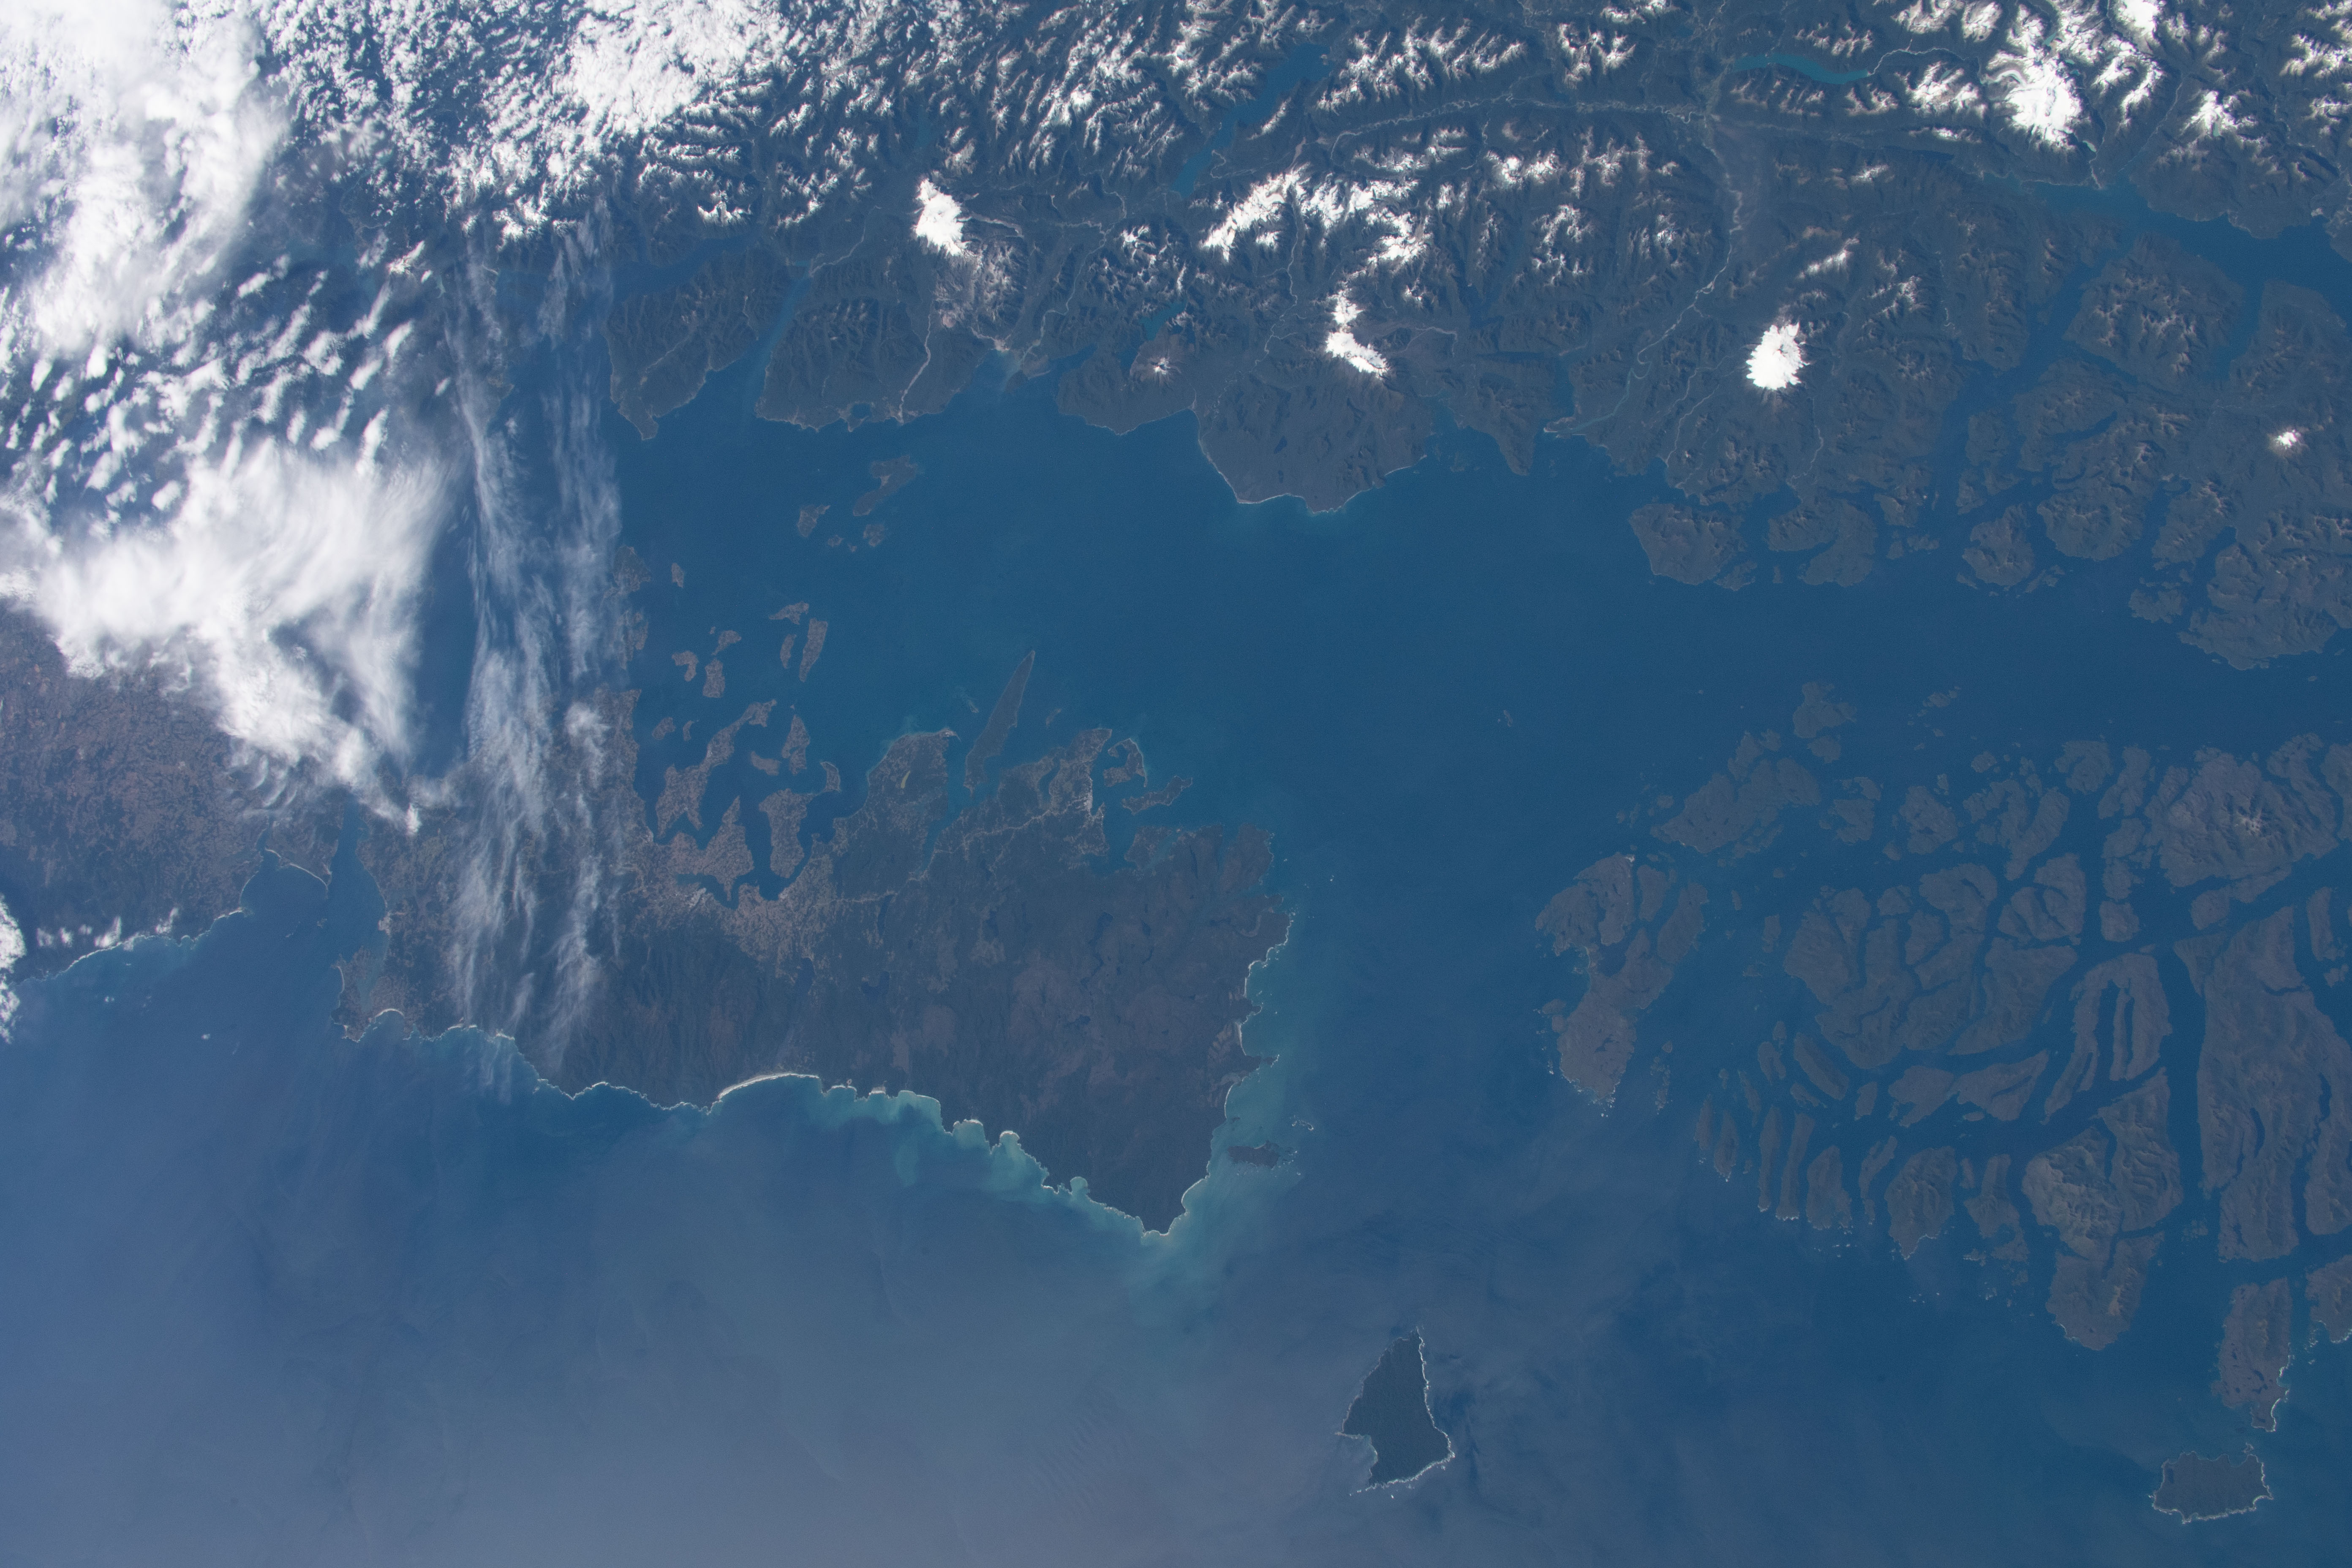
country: CHILE
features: GOLFO CORCOVADO, FJORD, ARCHIPELAGO, SNOW, MONTE MELIMOYU
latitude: -44.0
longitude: -74.0
